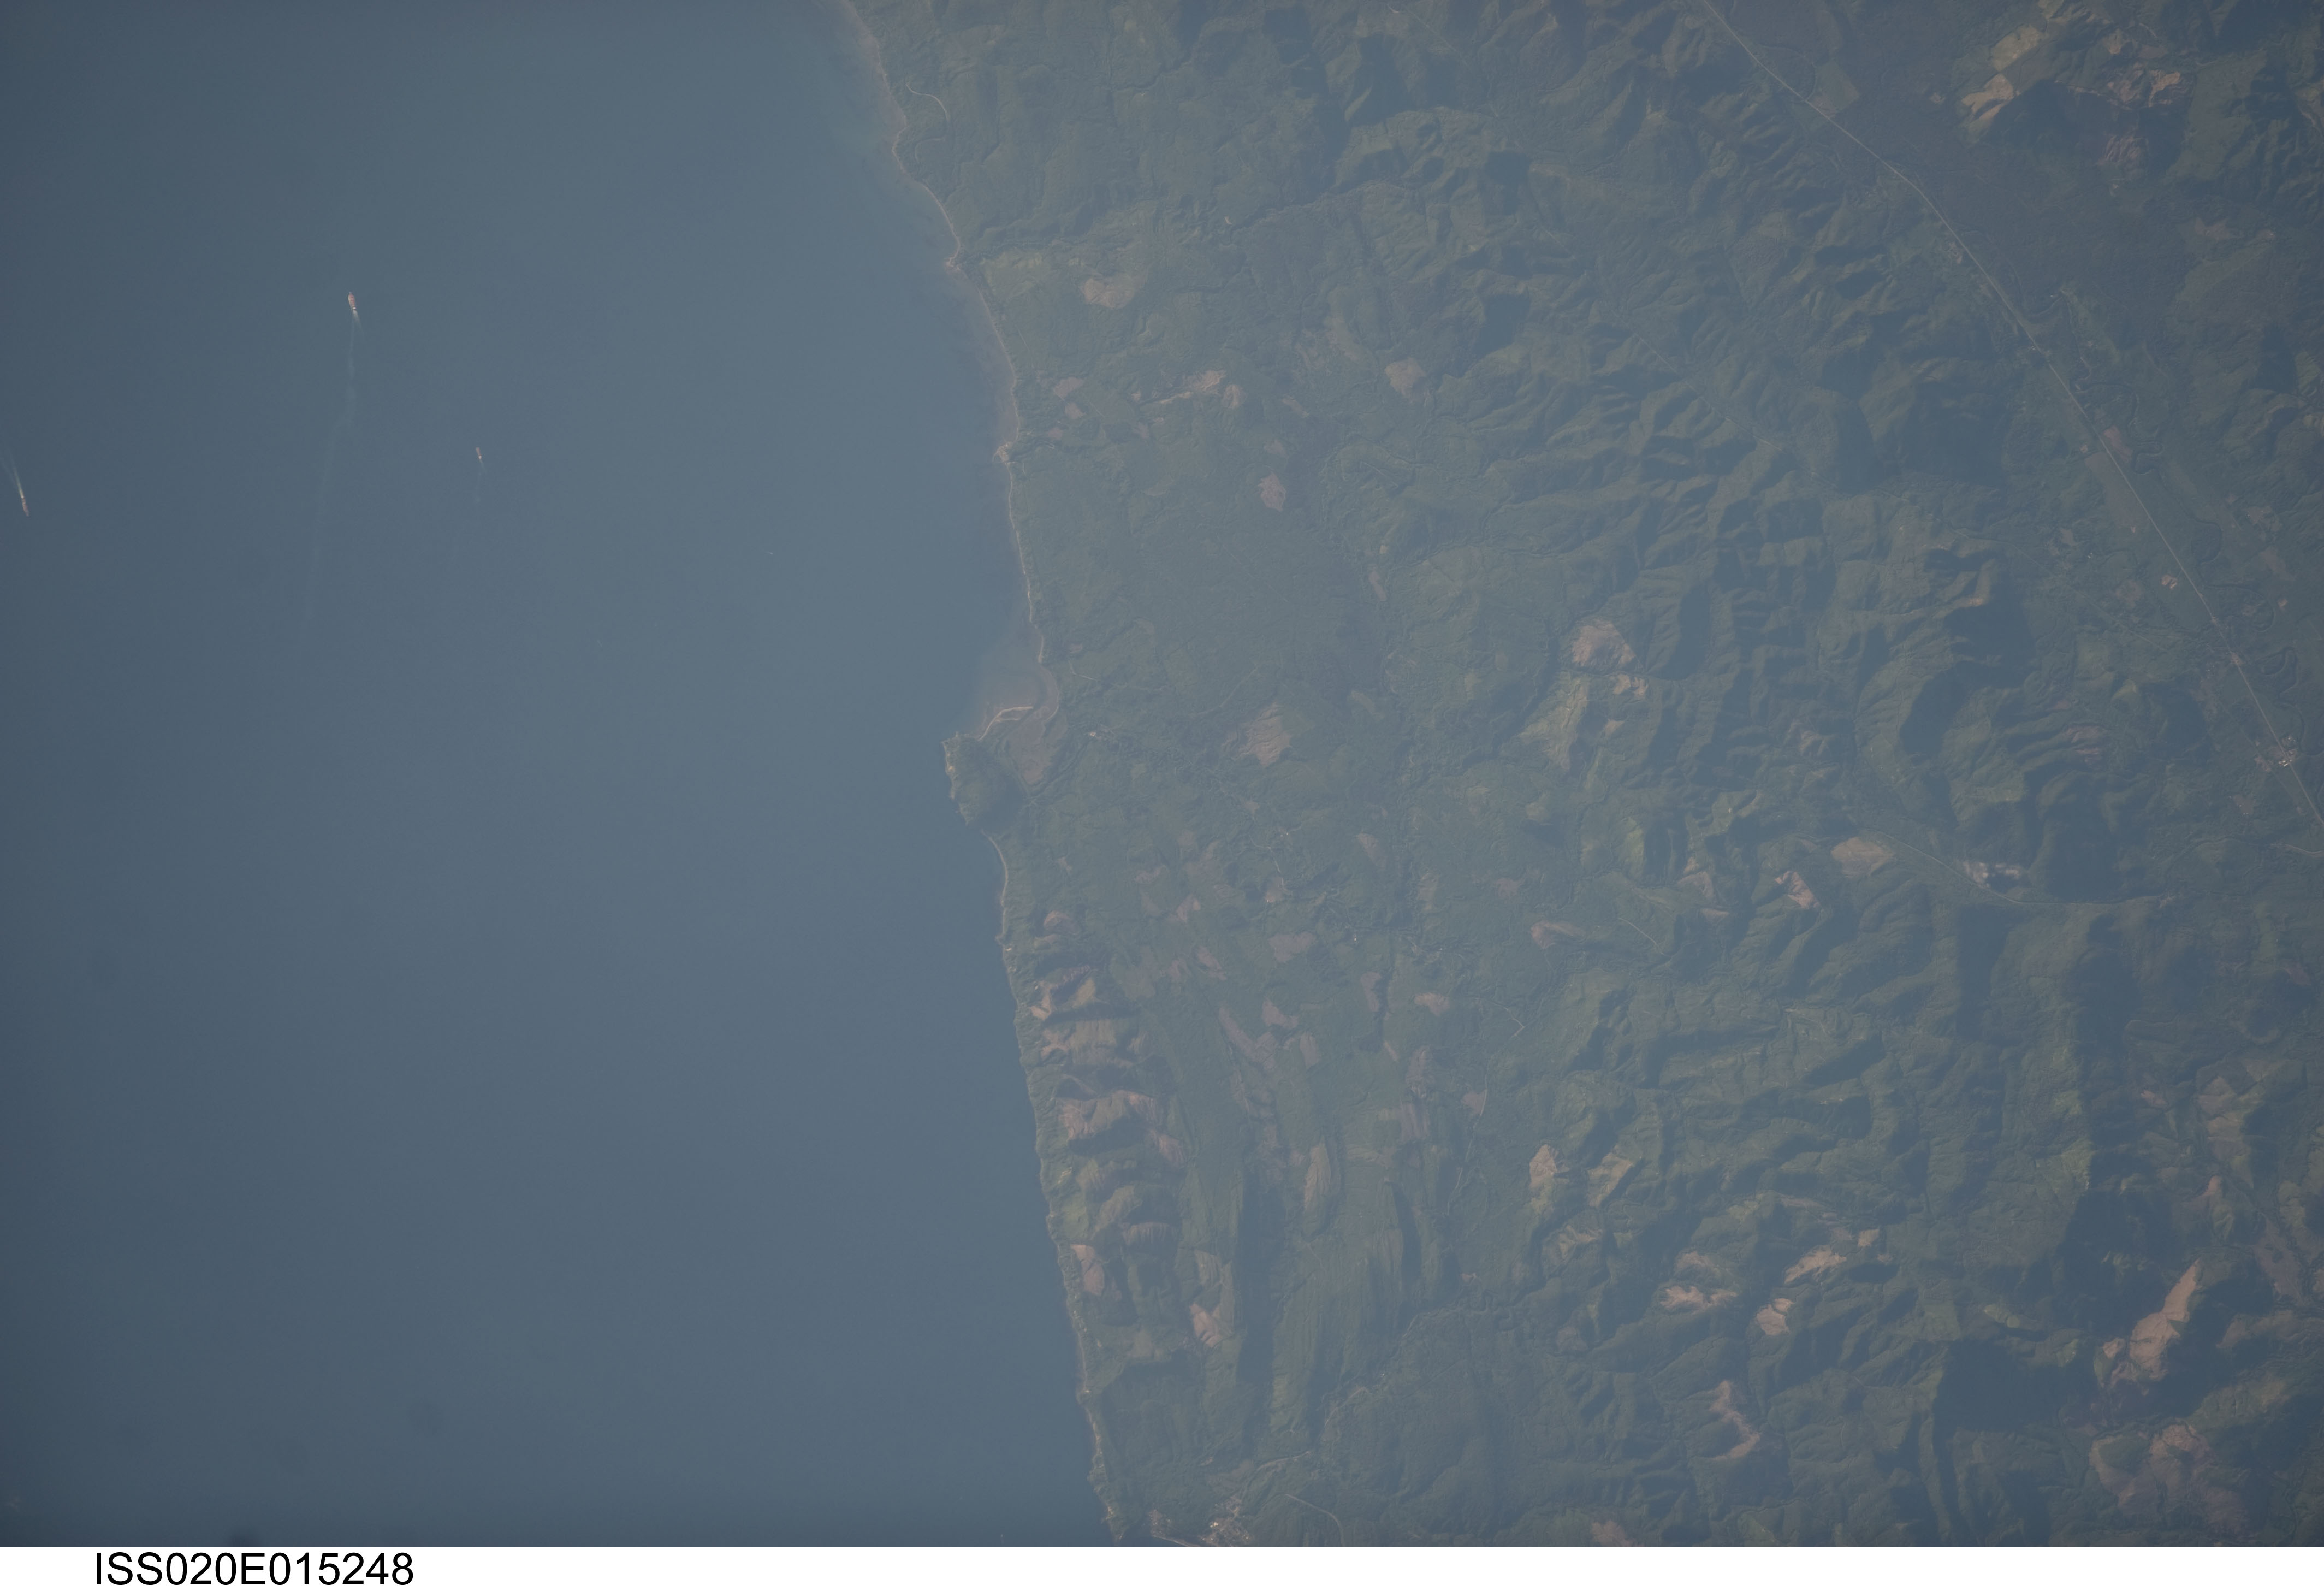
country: USA-WASHINGTON
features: PILLAR POINT RECREATION AREA,STRAIT OF JUAN DE FUCA,WASHINGTON,USA,CLALLAM BAY WA,PYSHT WA
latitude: 48.2
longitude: -124.1
